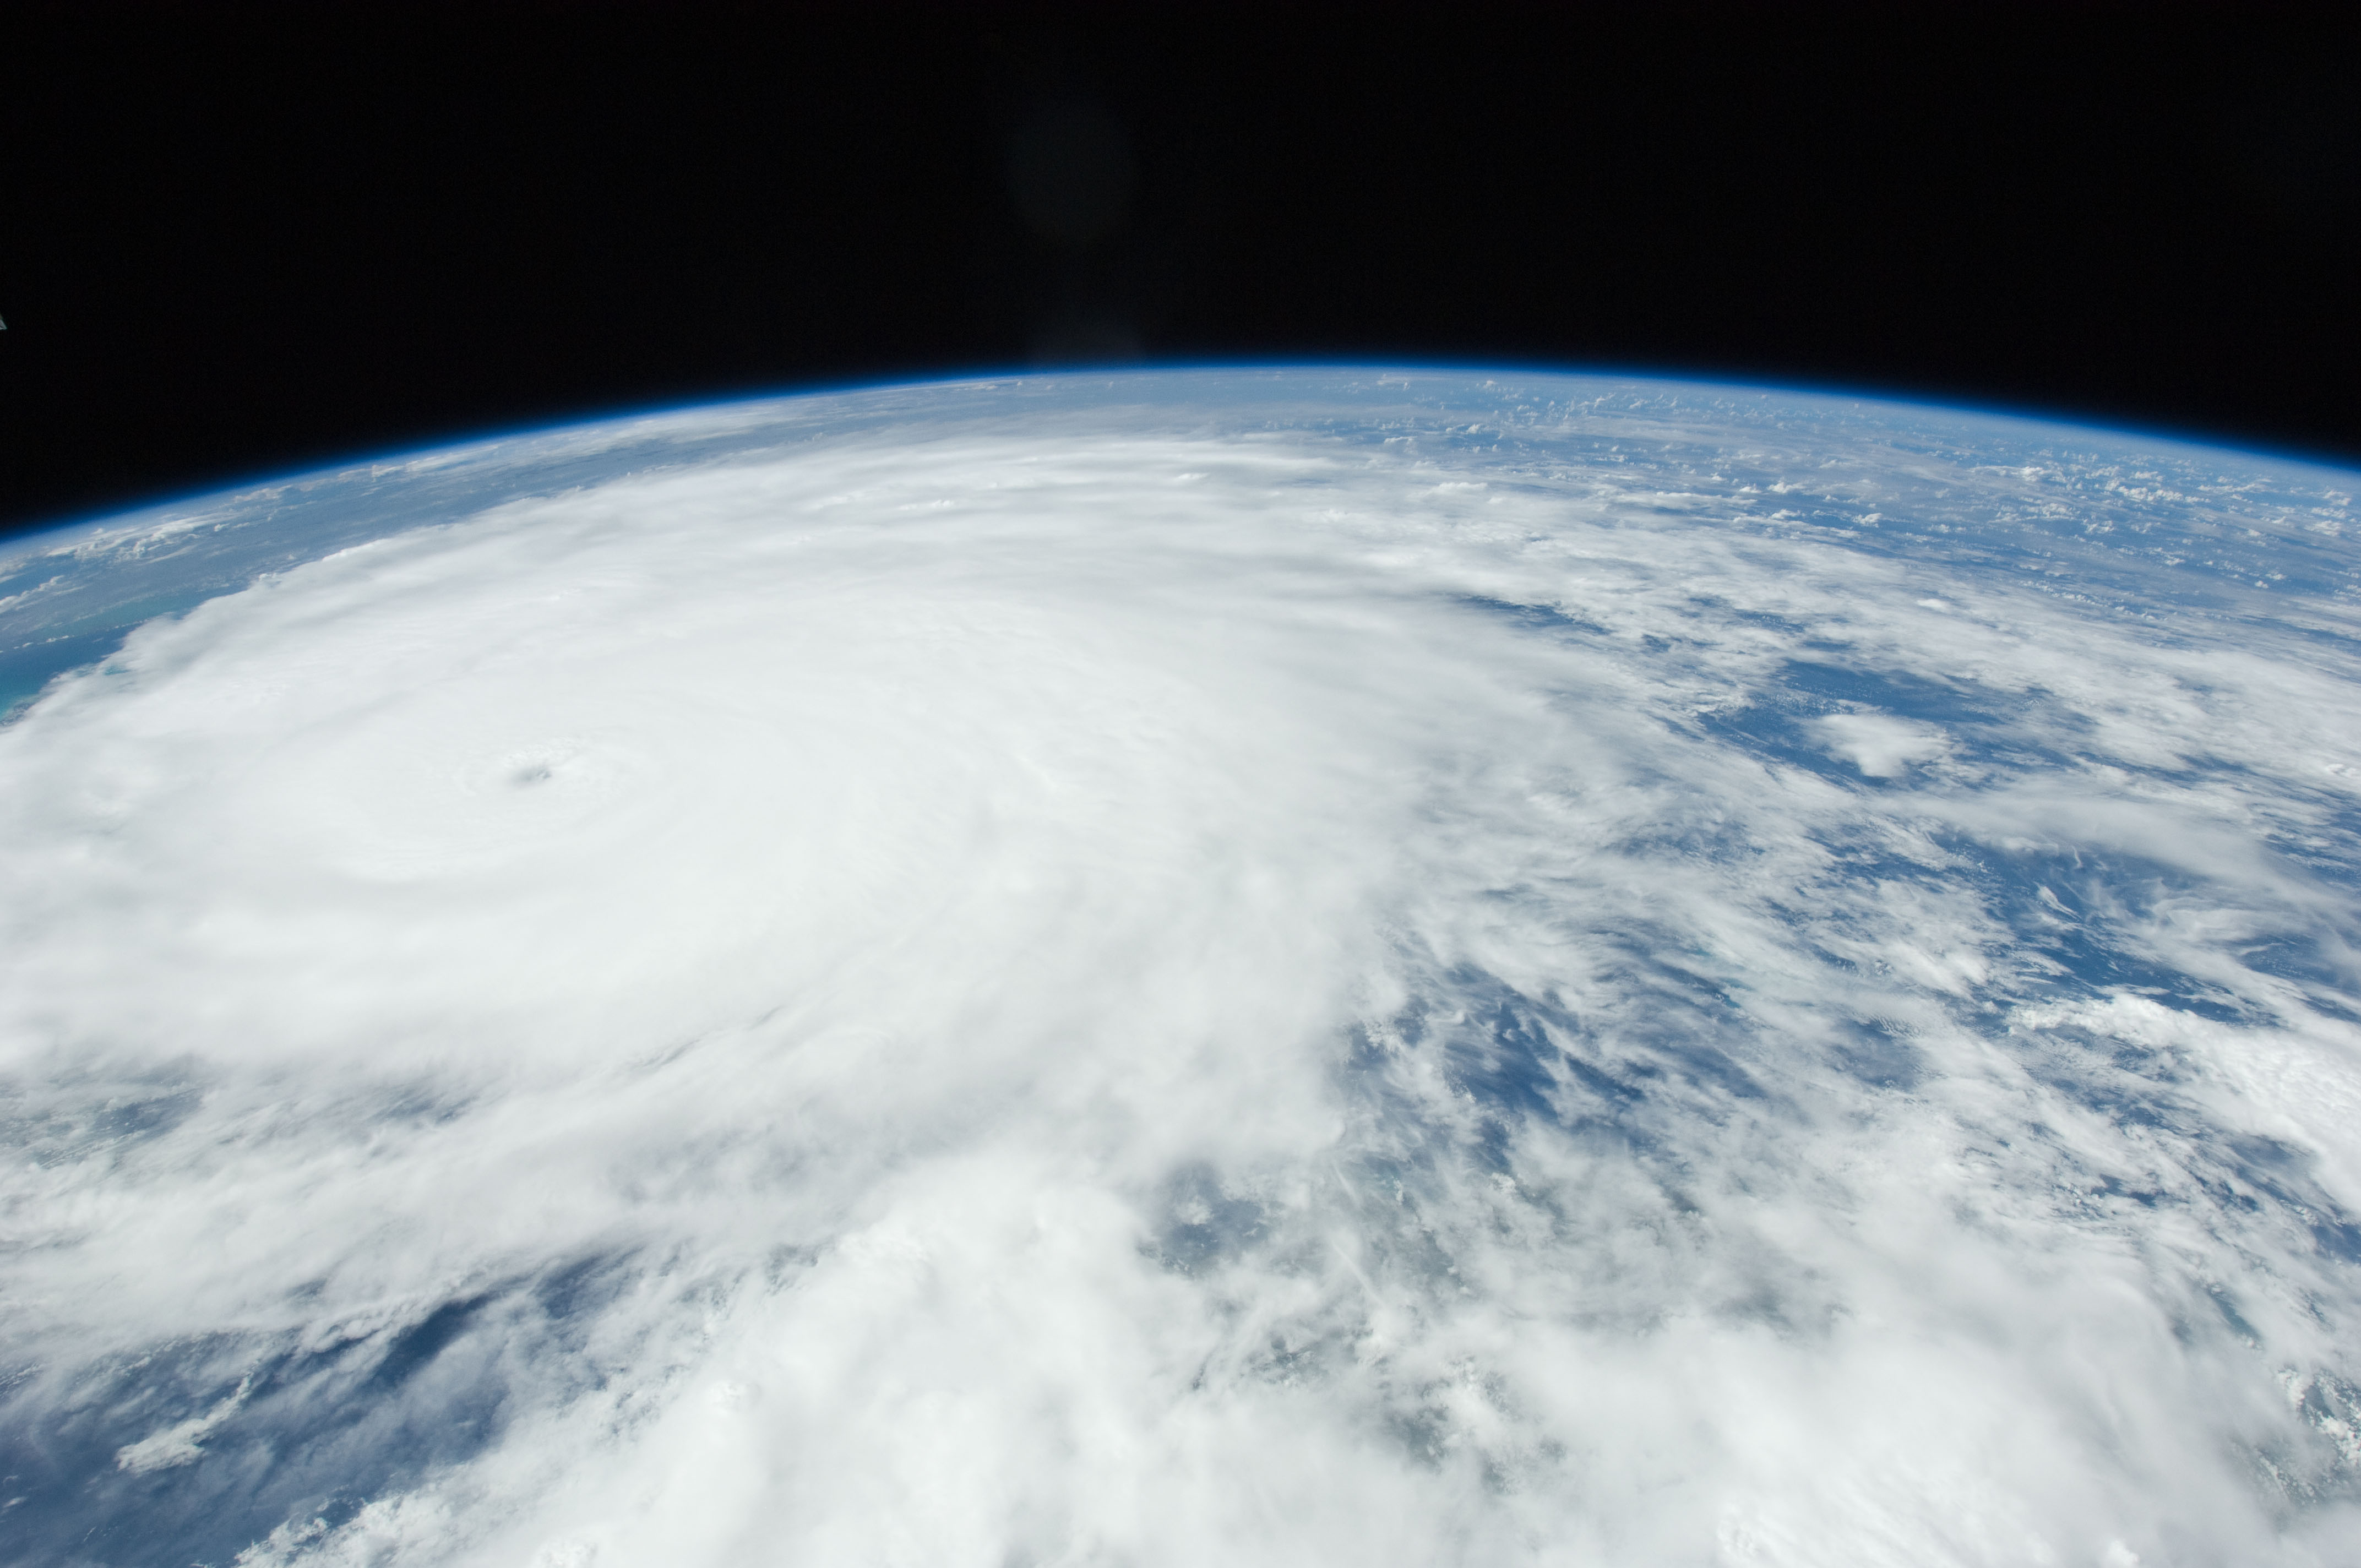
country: BAHAMAS
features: PAN-HURRICANE IRENE, ATLANTIC O., EYE, STORM BANDS
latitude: 23.5
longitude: -74.5
